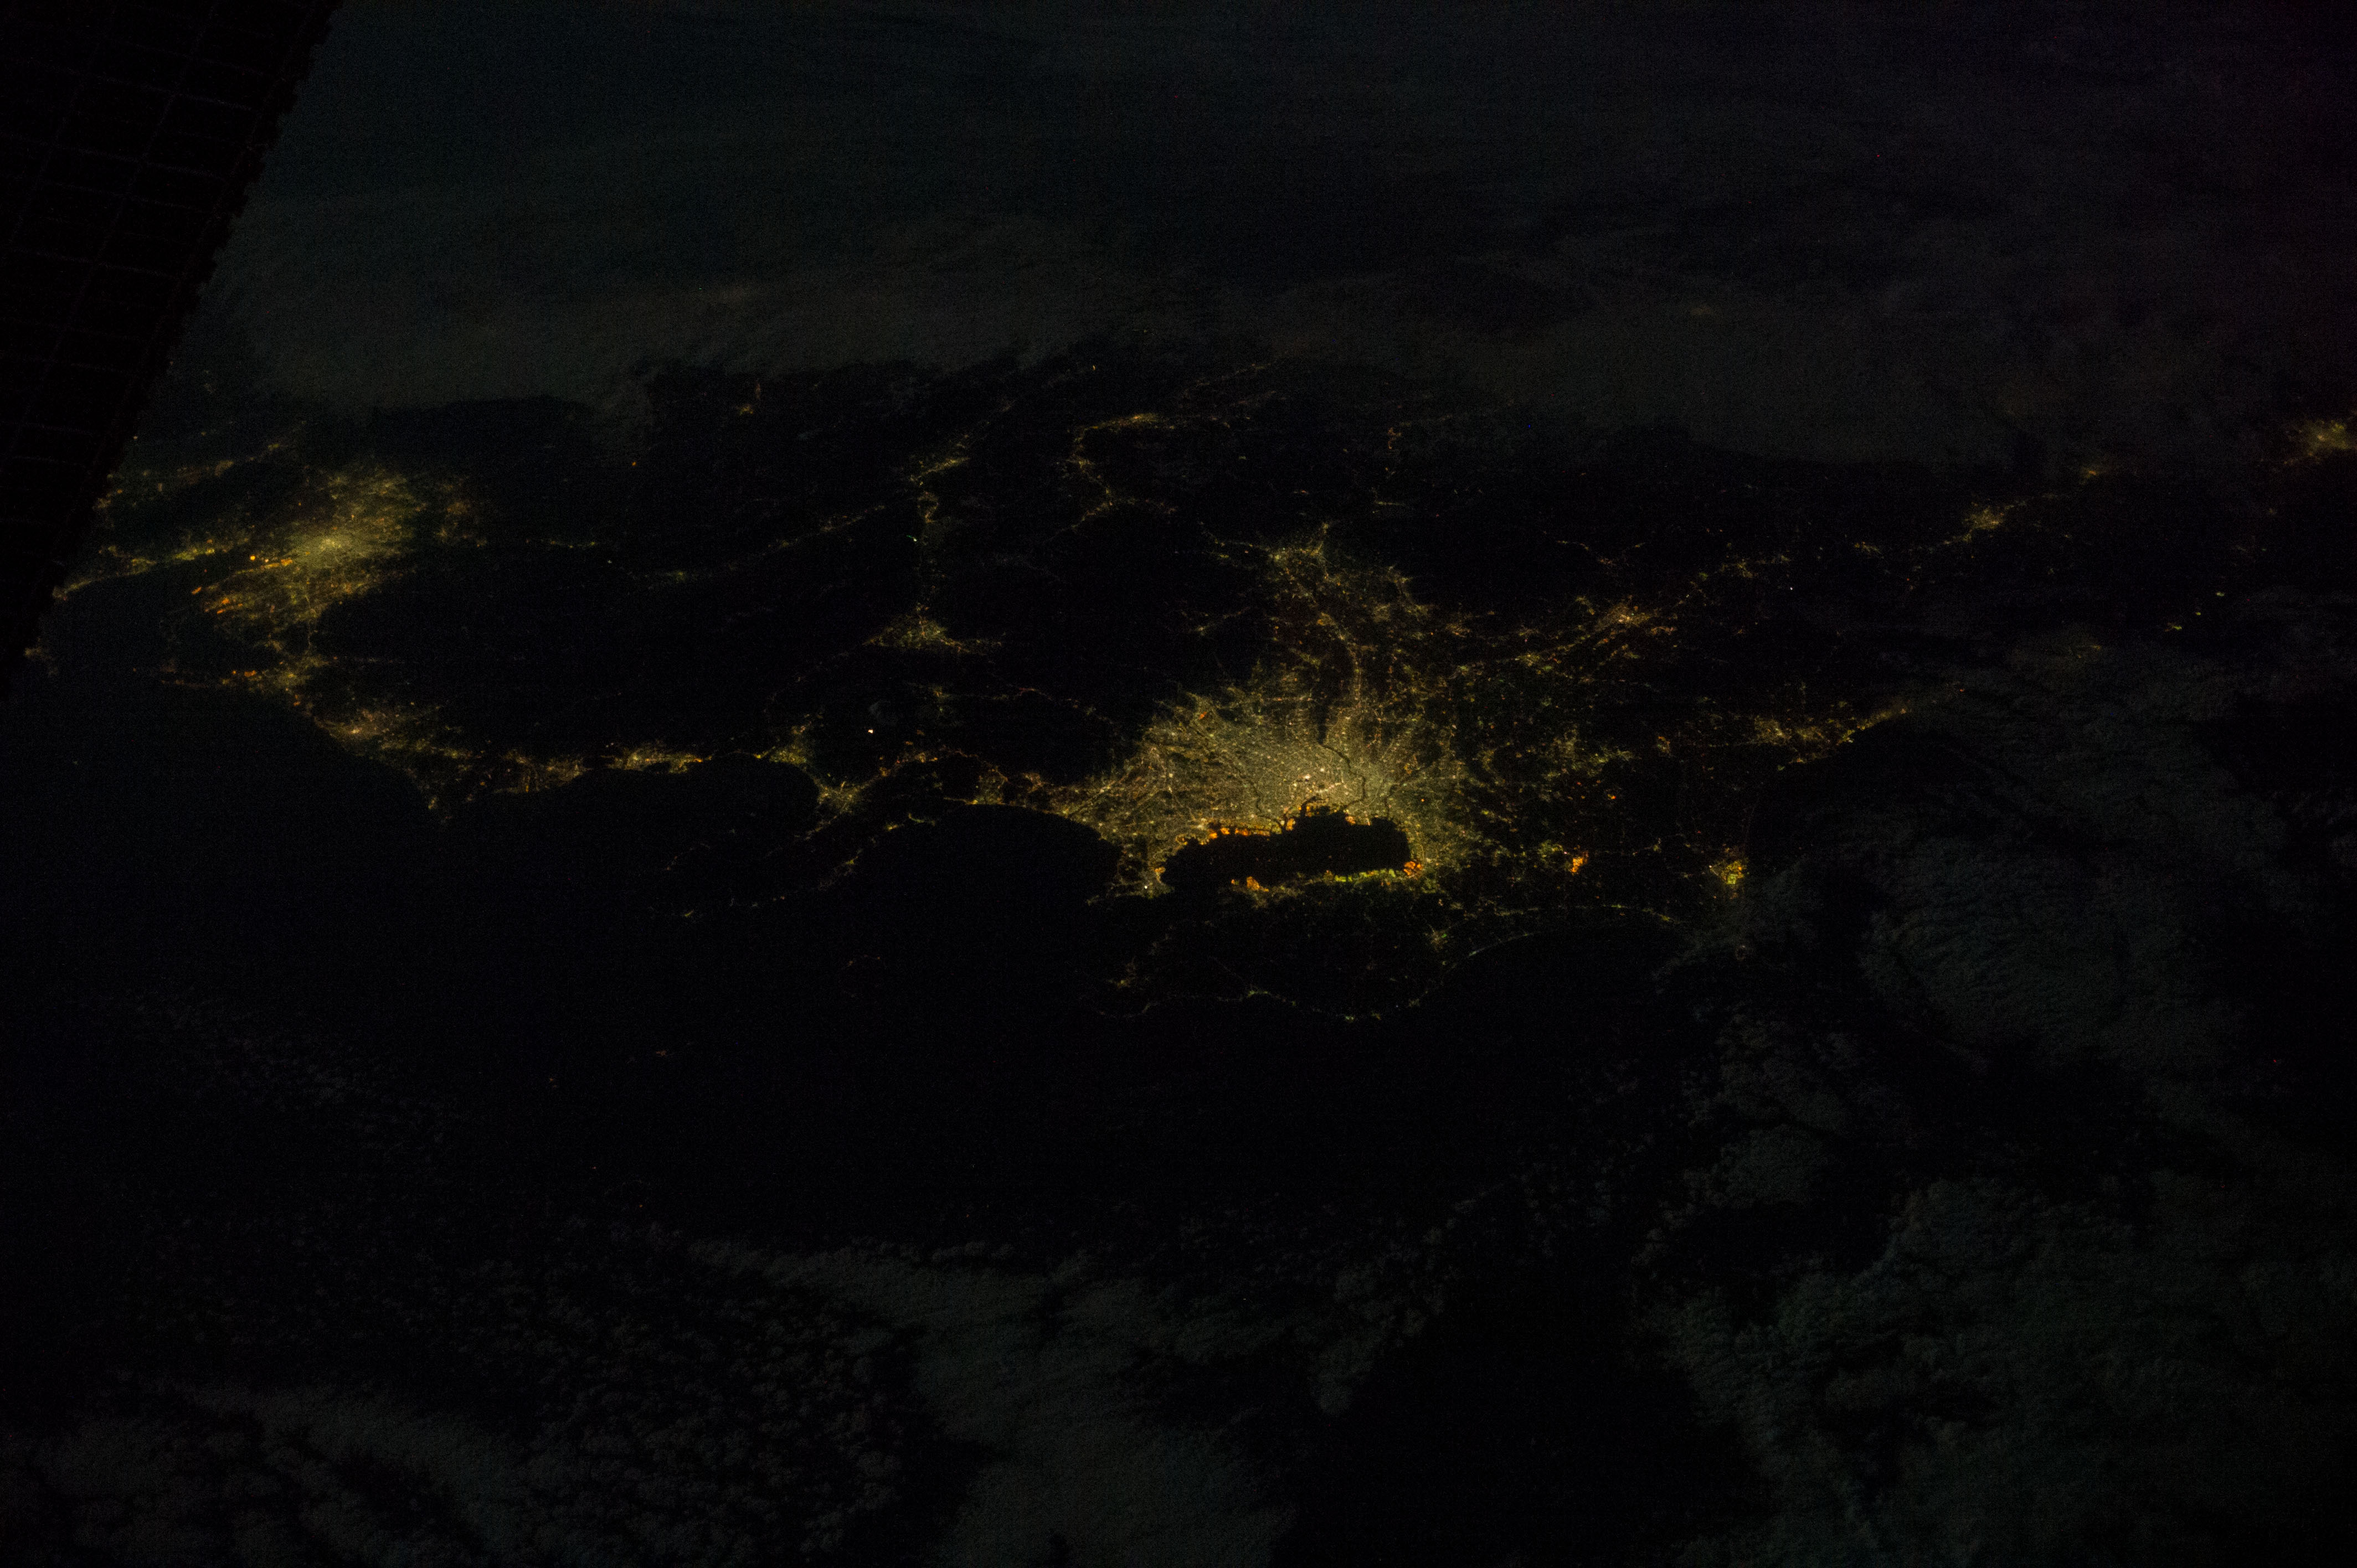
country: JAPAN
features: YOKOHAMA CITY, COASTLINE, TOKYO BAY, JAPAN, SAGAMI BAY, ODWARA CIY
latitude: 35.4
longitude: 139.5
